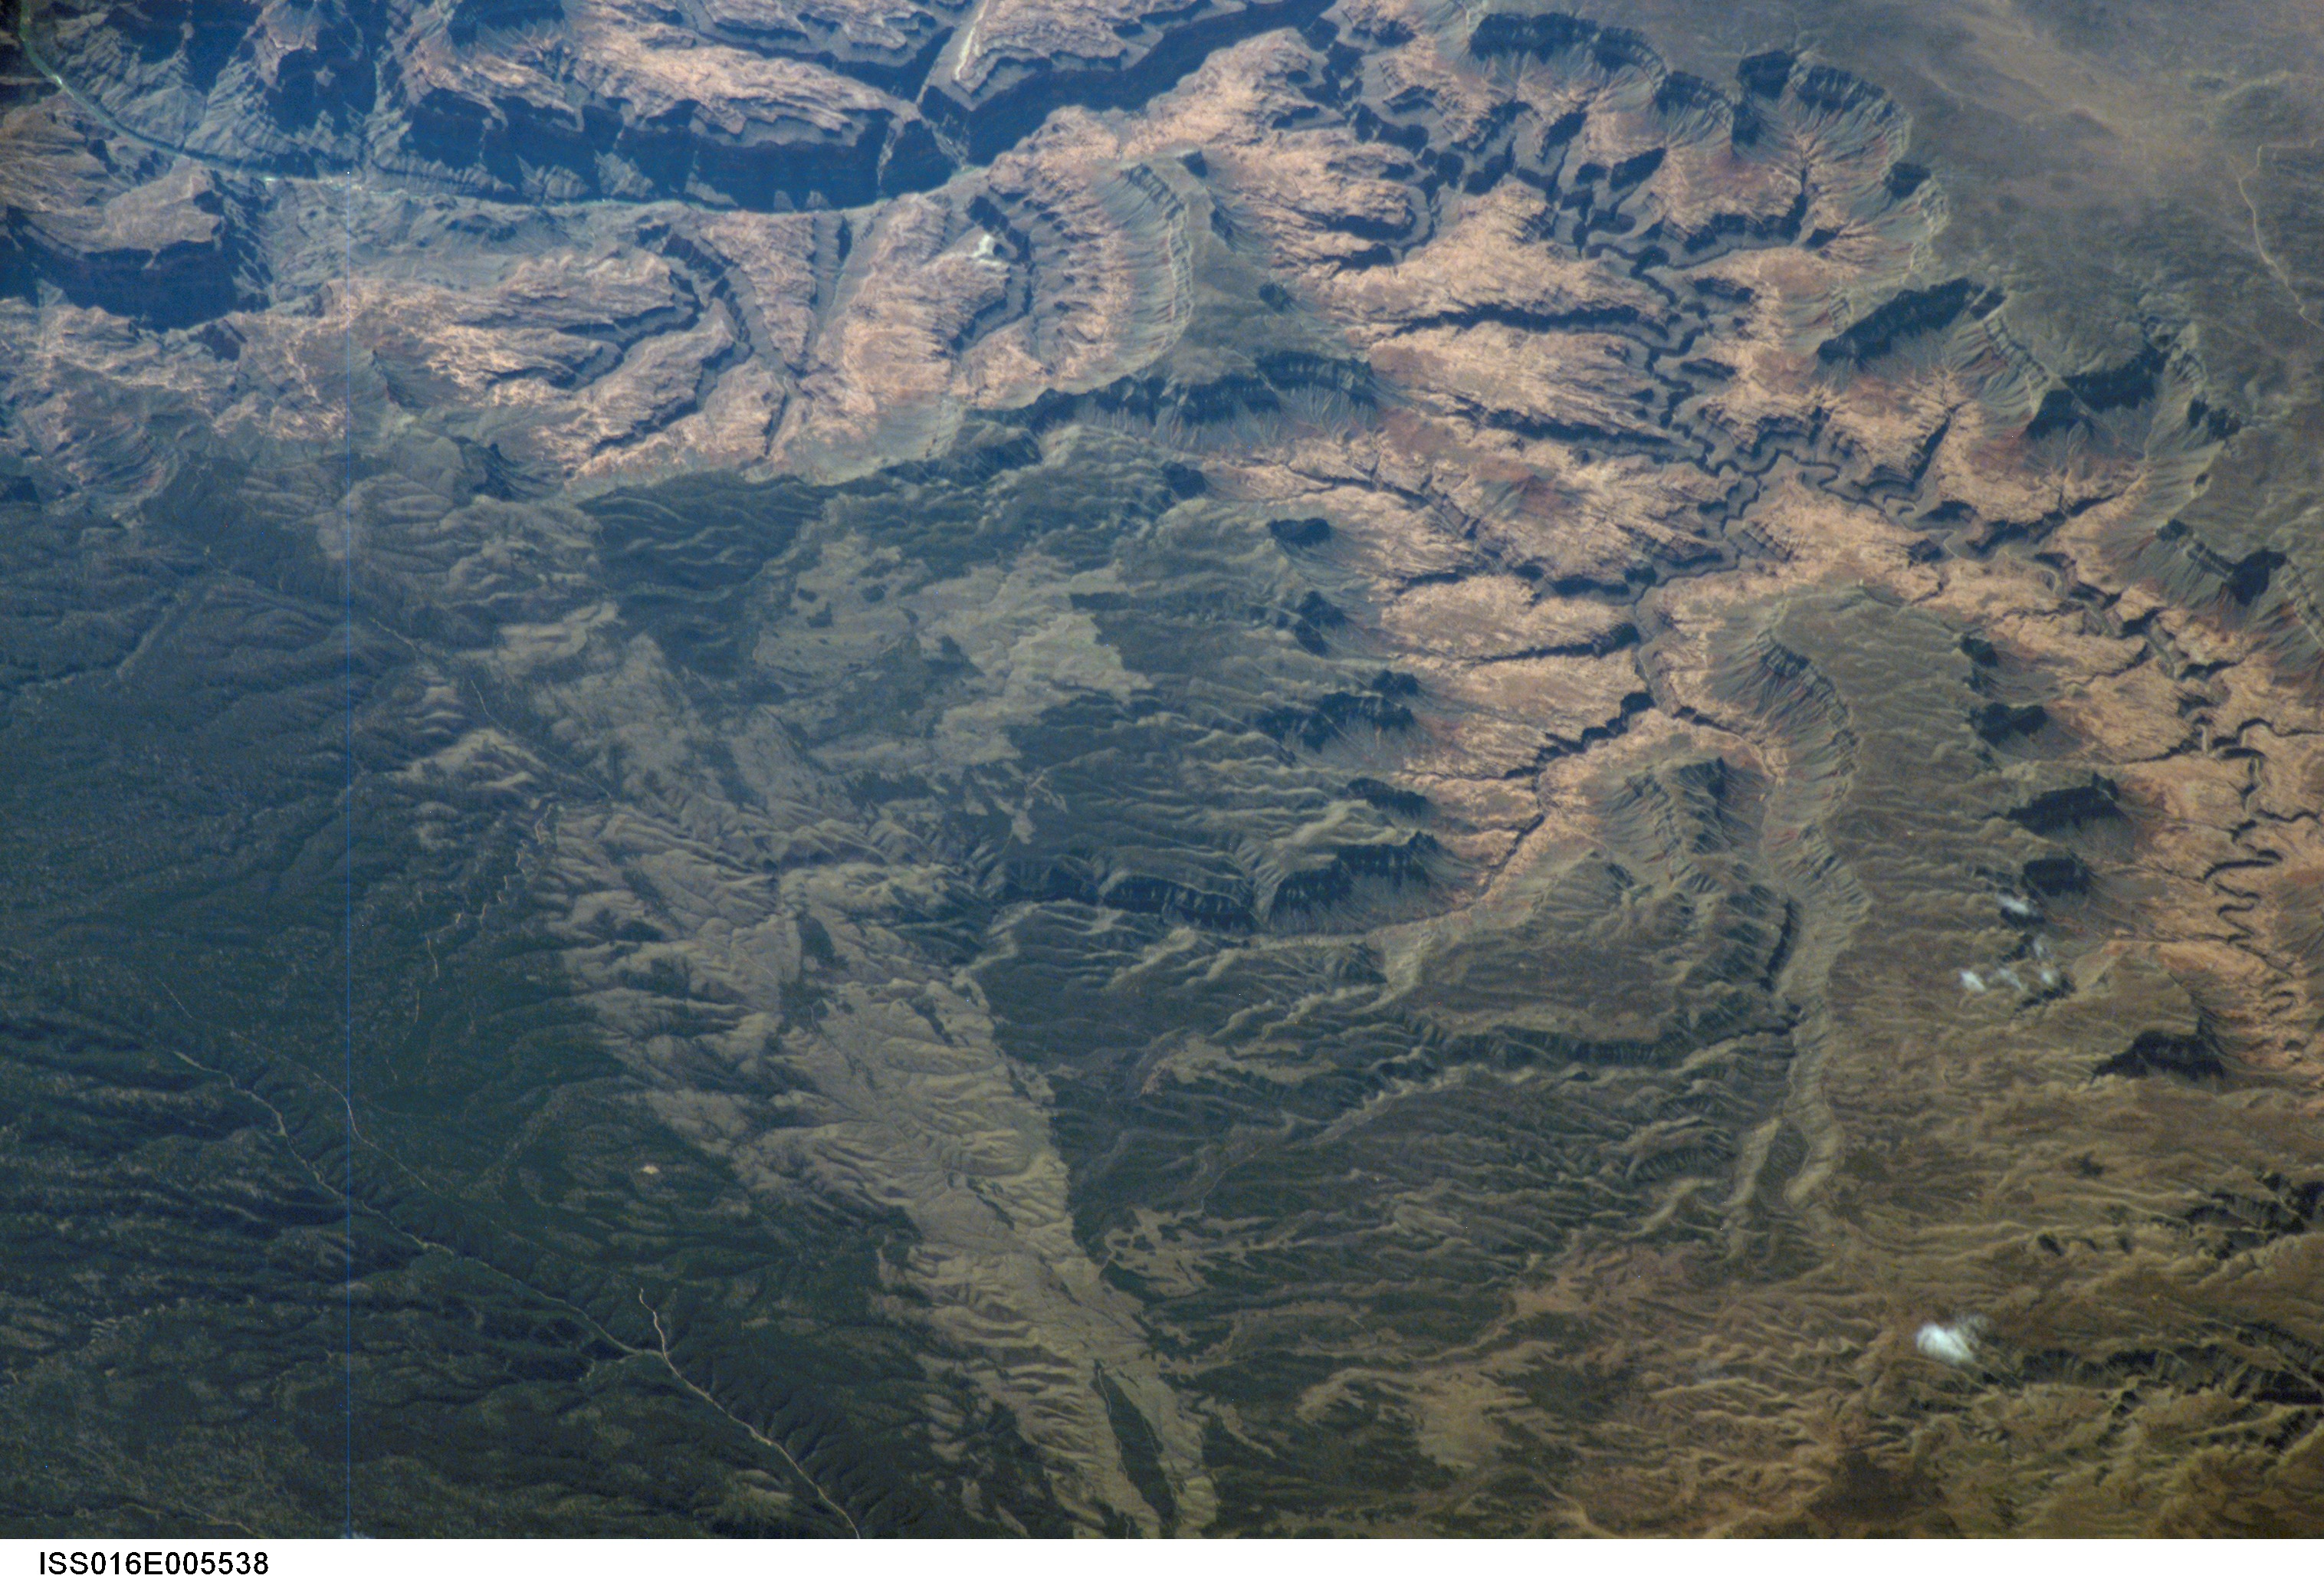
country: USA-ARIZONA
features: KIEBAB PLAT., KANAB CR. DRAIN.
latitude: 36.5
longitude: -112.7
